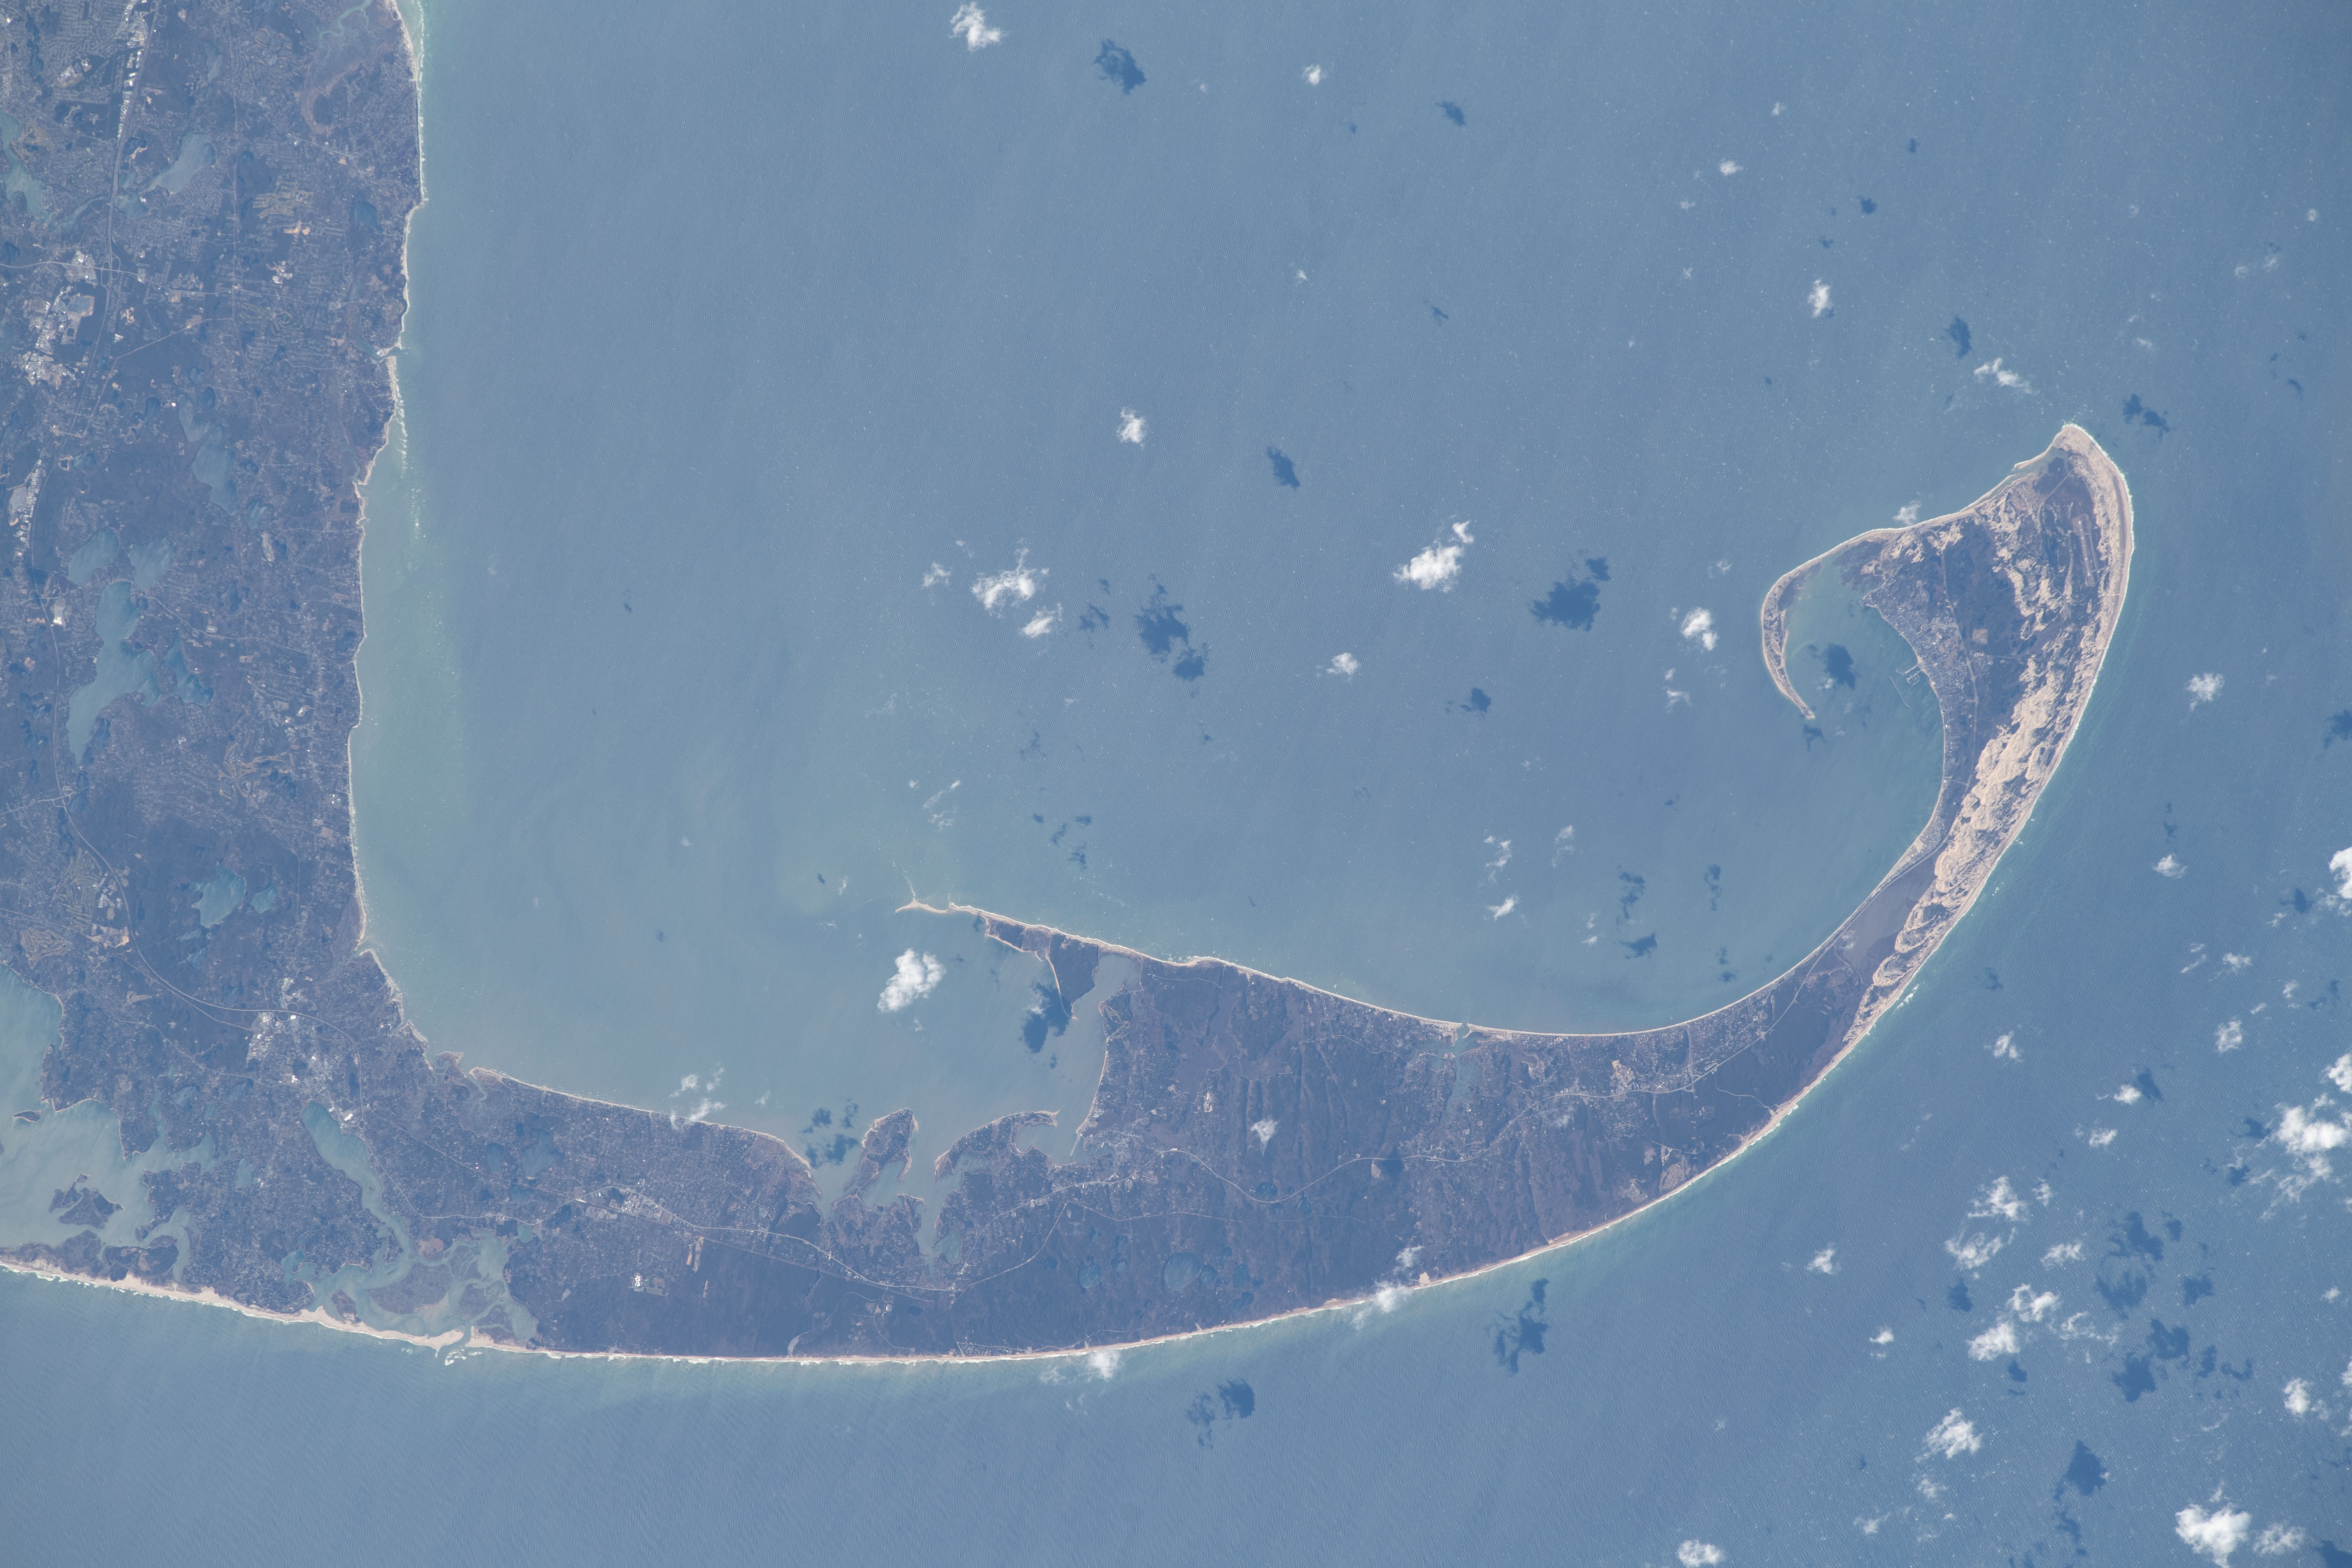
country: USA-MASSACHUSETTS
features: CAPE COD NATIONAL SEA SHORE, CAPE COD BAY
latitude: 41.9
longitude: -70.1
